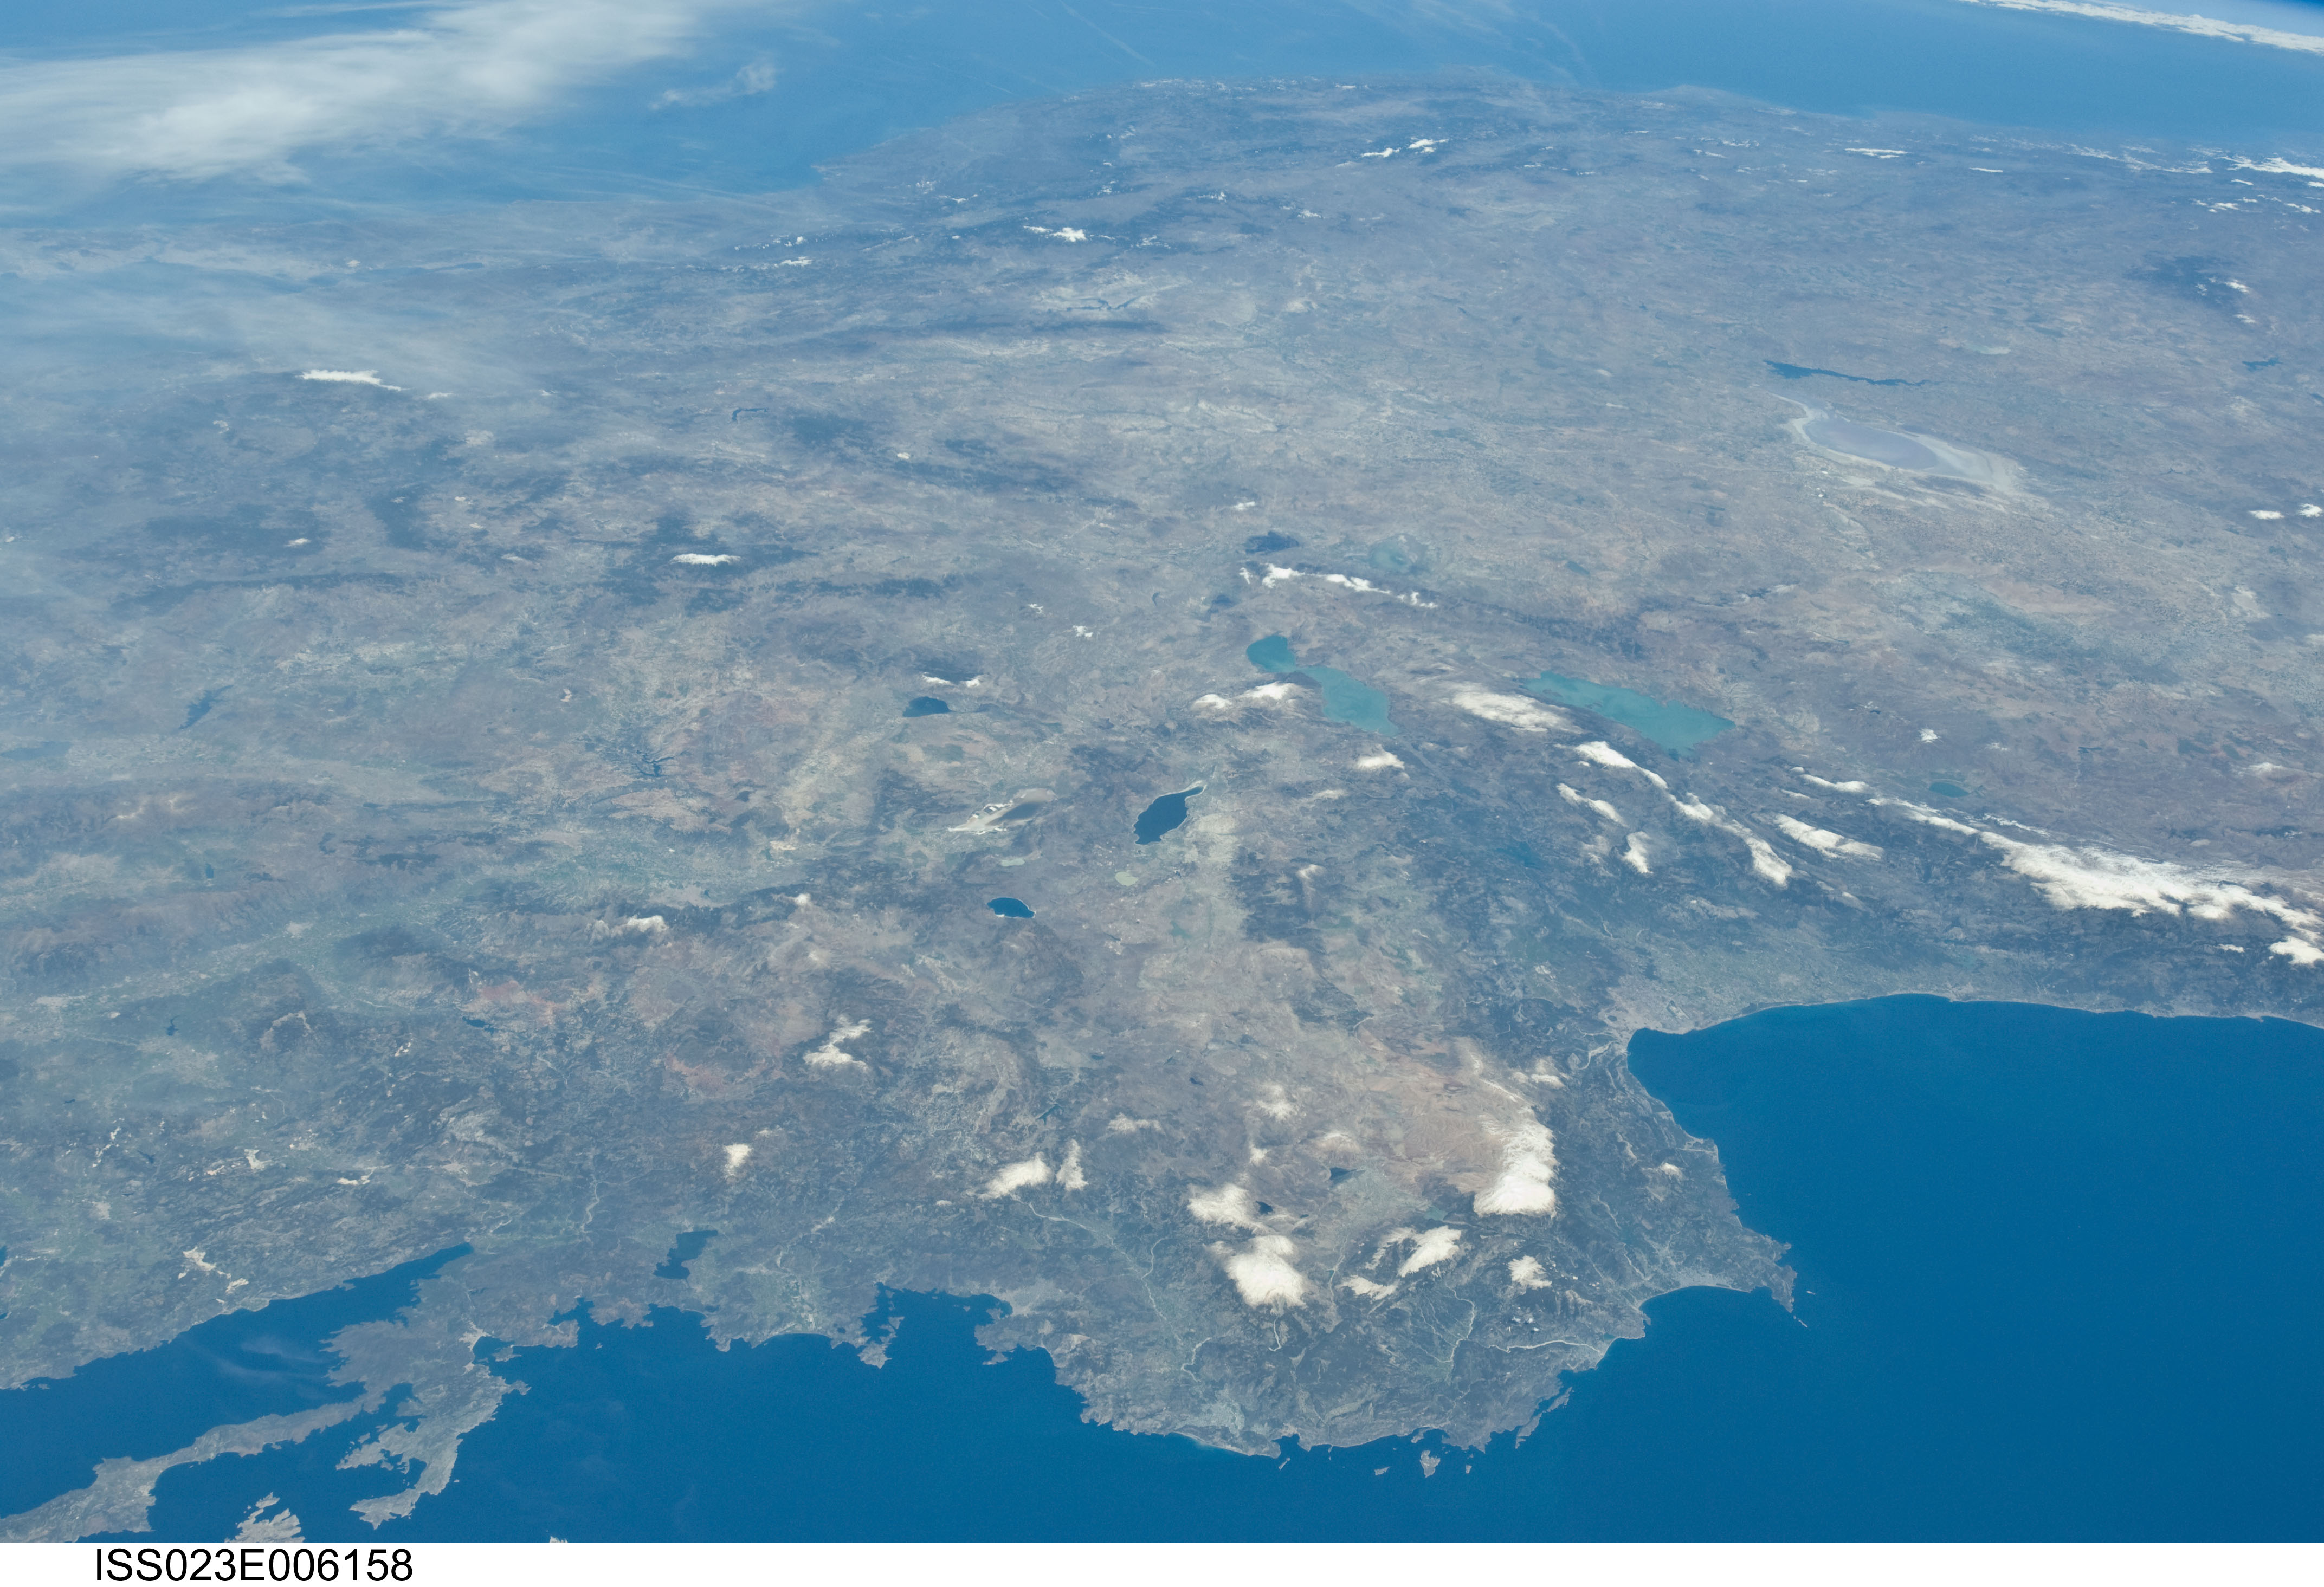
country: TURKEY
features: EDIRDIR L., BURDUR L., ULUBORLU, ISPARTA, G. OF ANTALYA, BLACK S.
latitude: 38.0
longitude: 30.5
